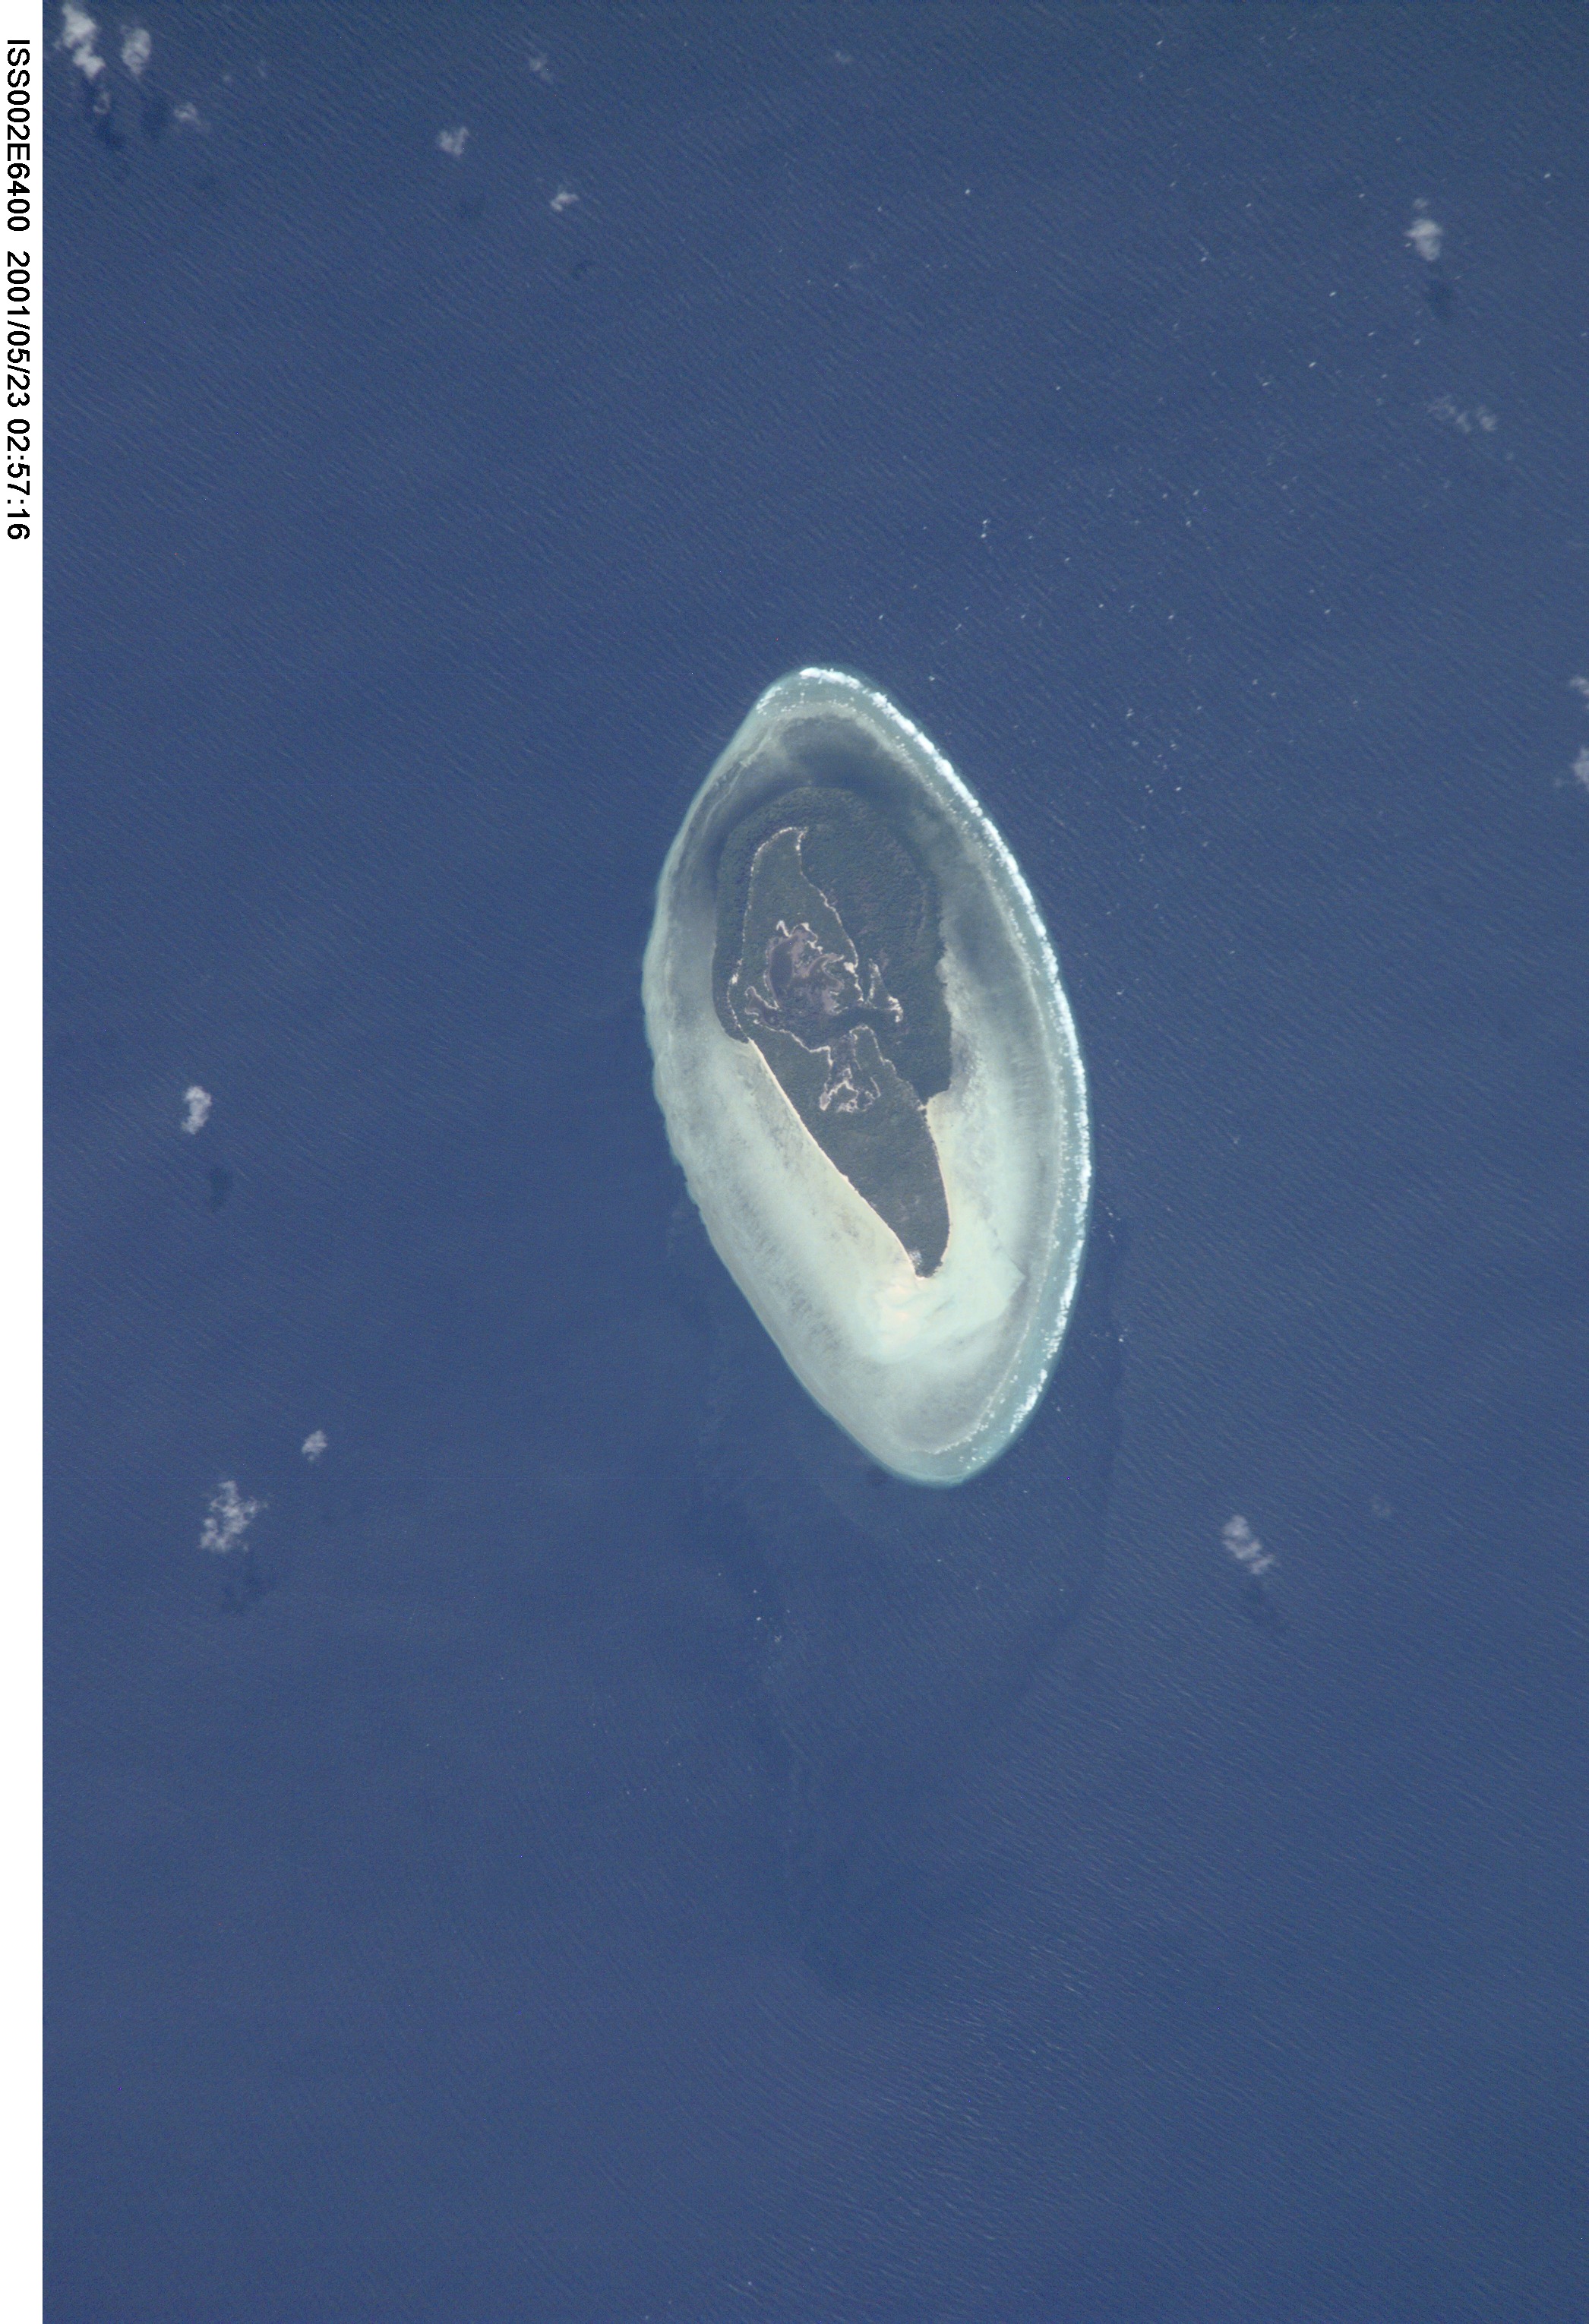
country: INDONESIA-C
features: PULAU MOROMAHO
